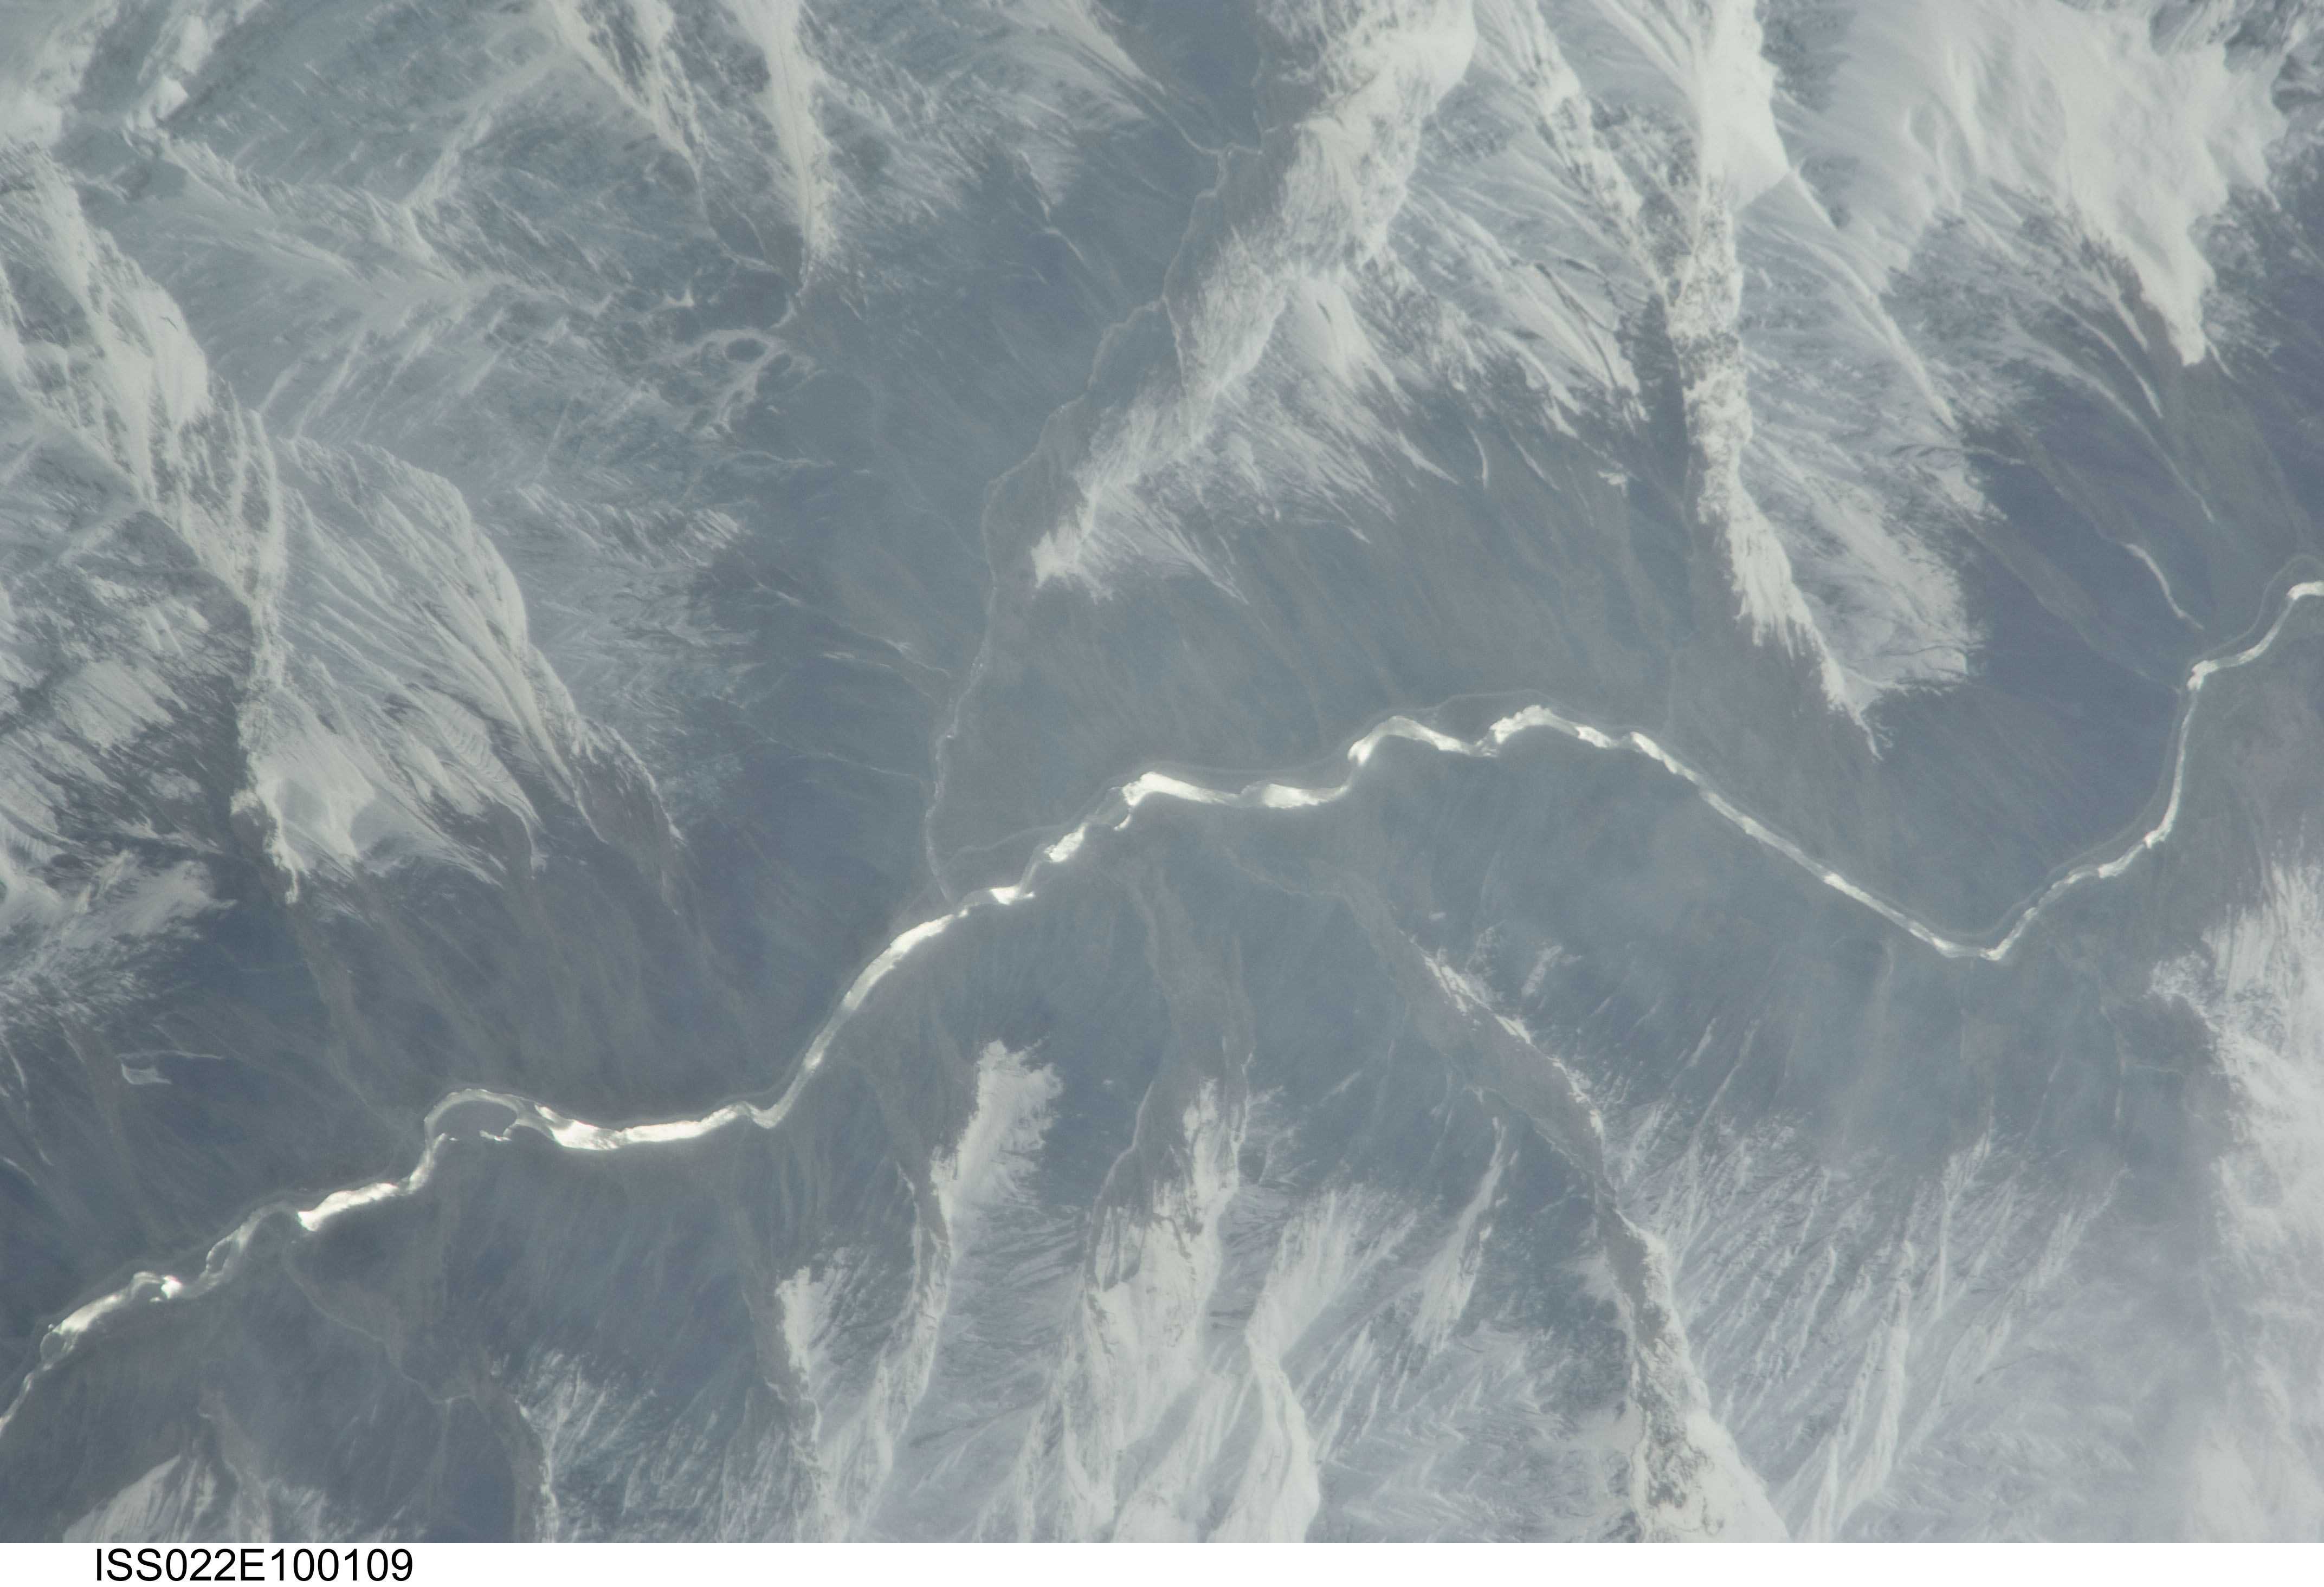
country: AFGHANISTAN
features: PANJ R., SAFED KHIRS RANGE, GLINT, SNOW
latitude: 38.2
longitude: 70.5
